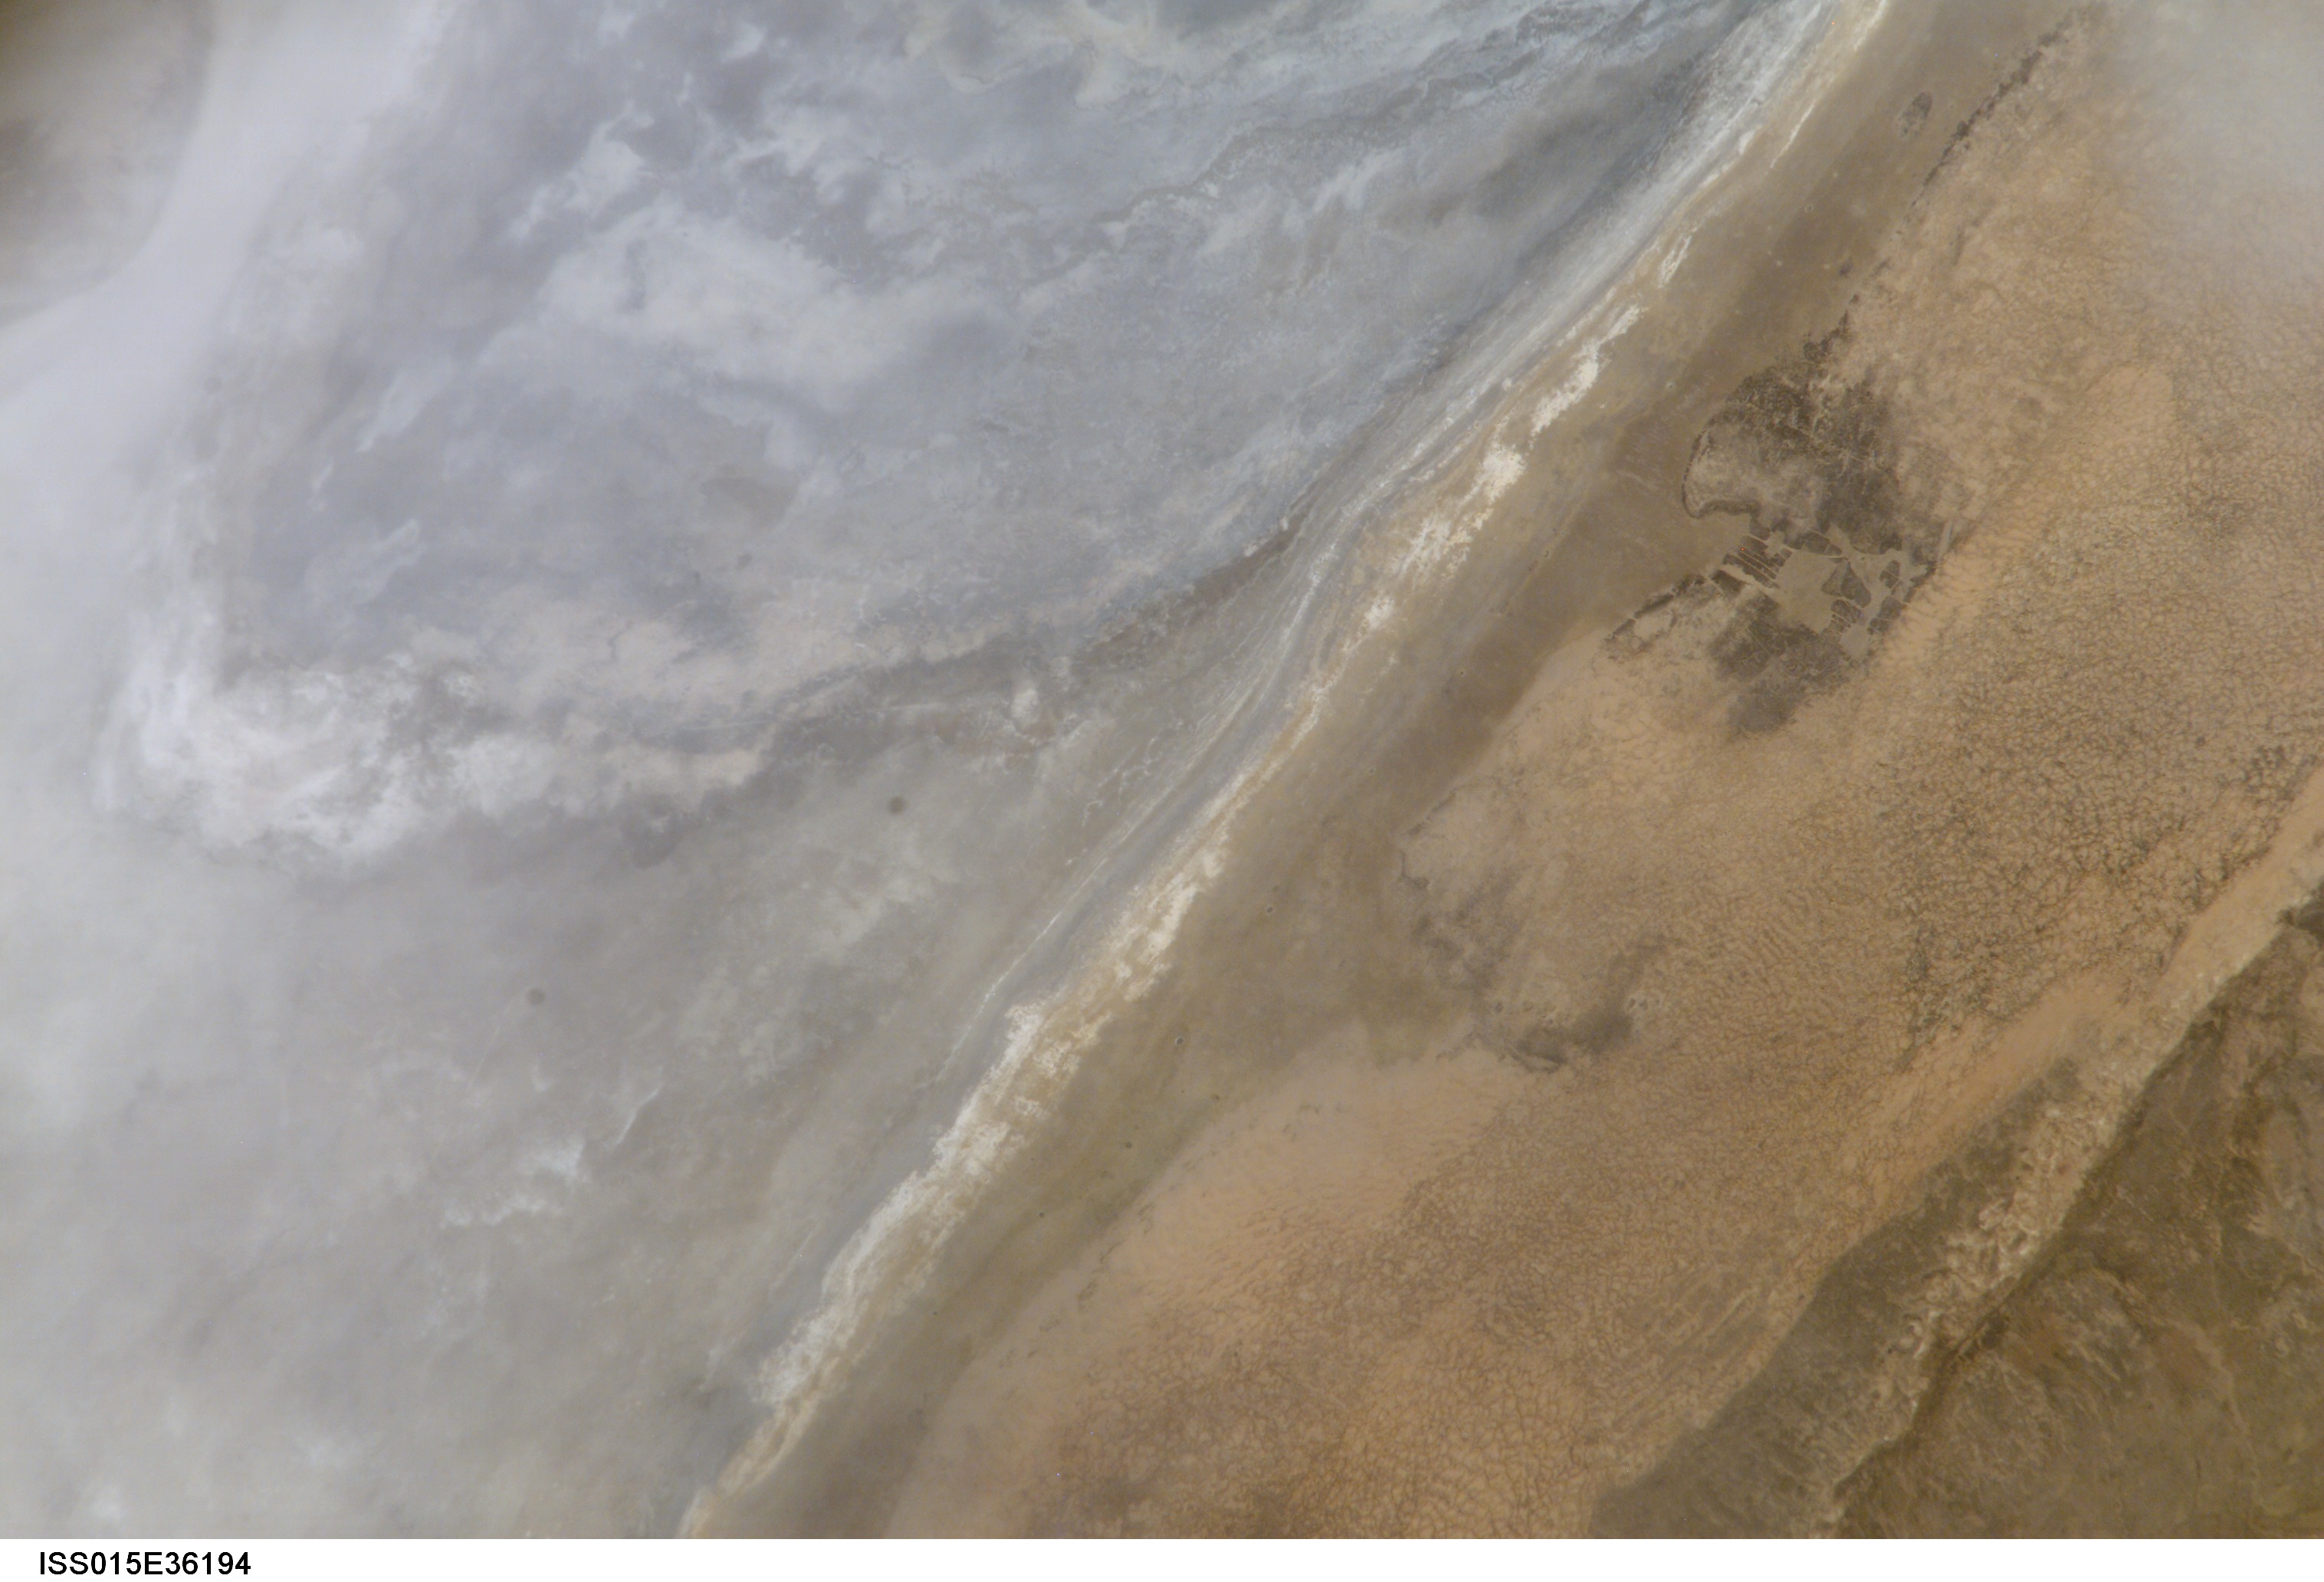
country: BOLIVIA
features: W. CENTRAL LAGO POOPO, DUNES
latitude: -18.8
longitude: -67.1
